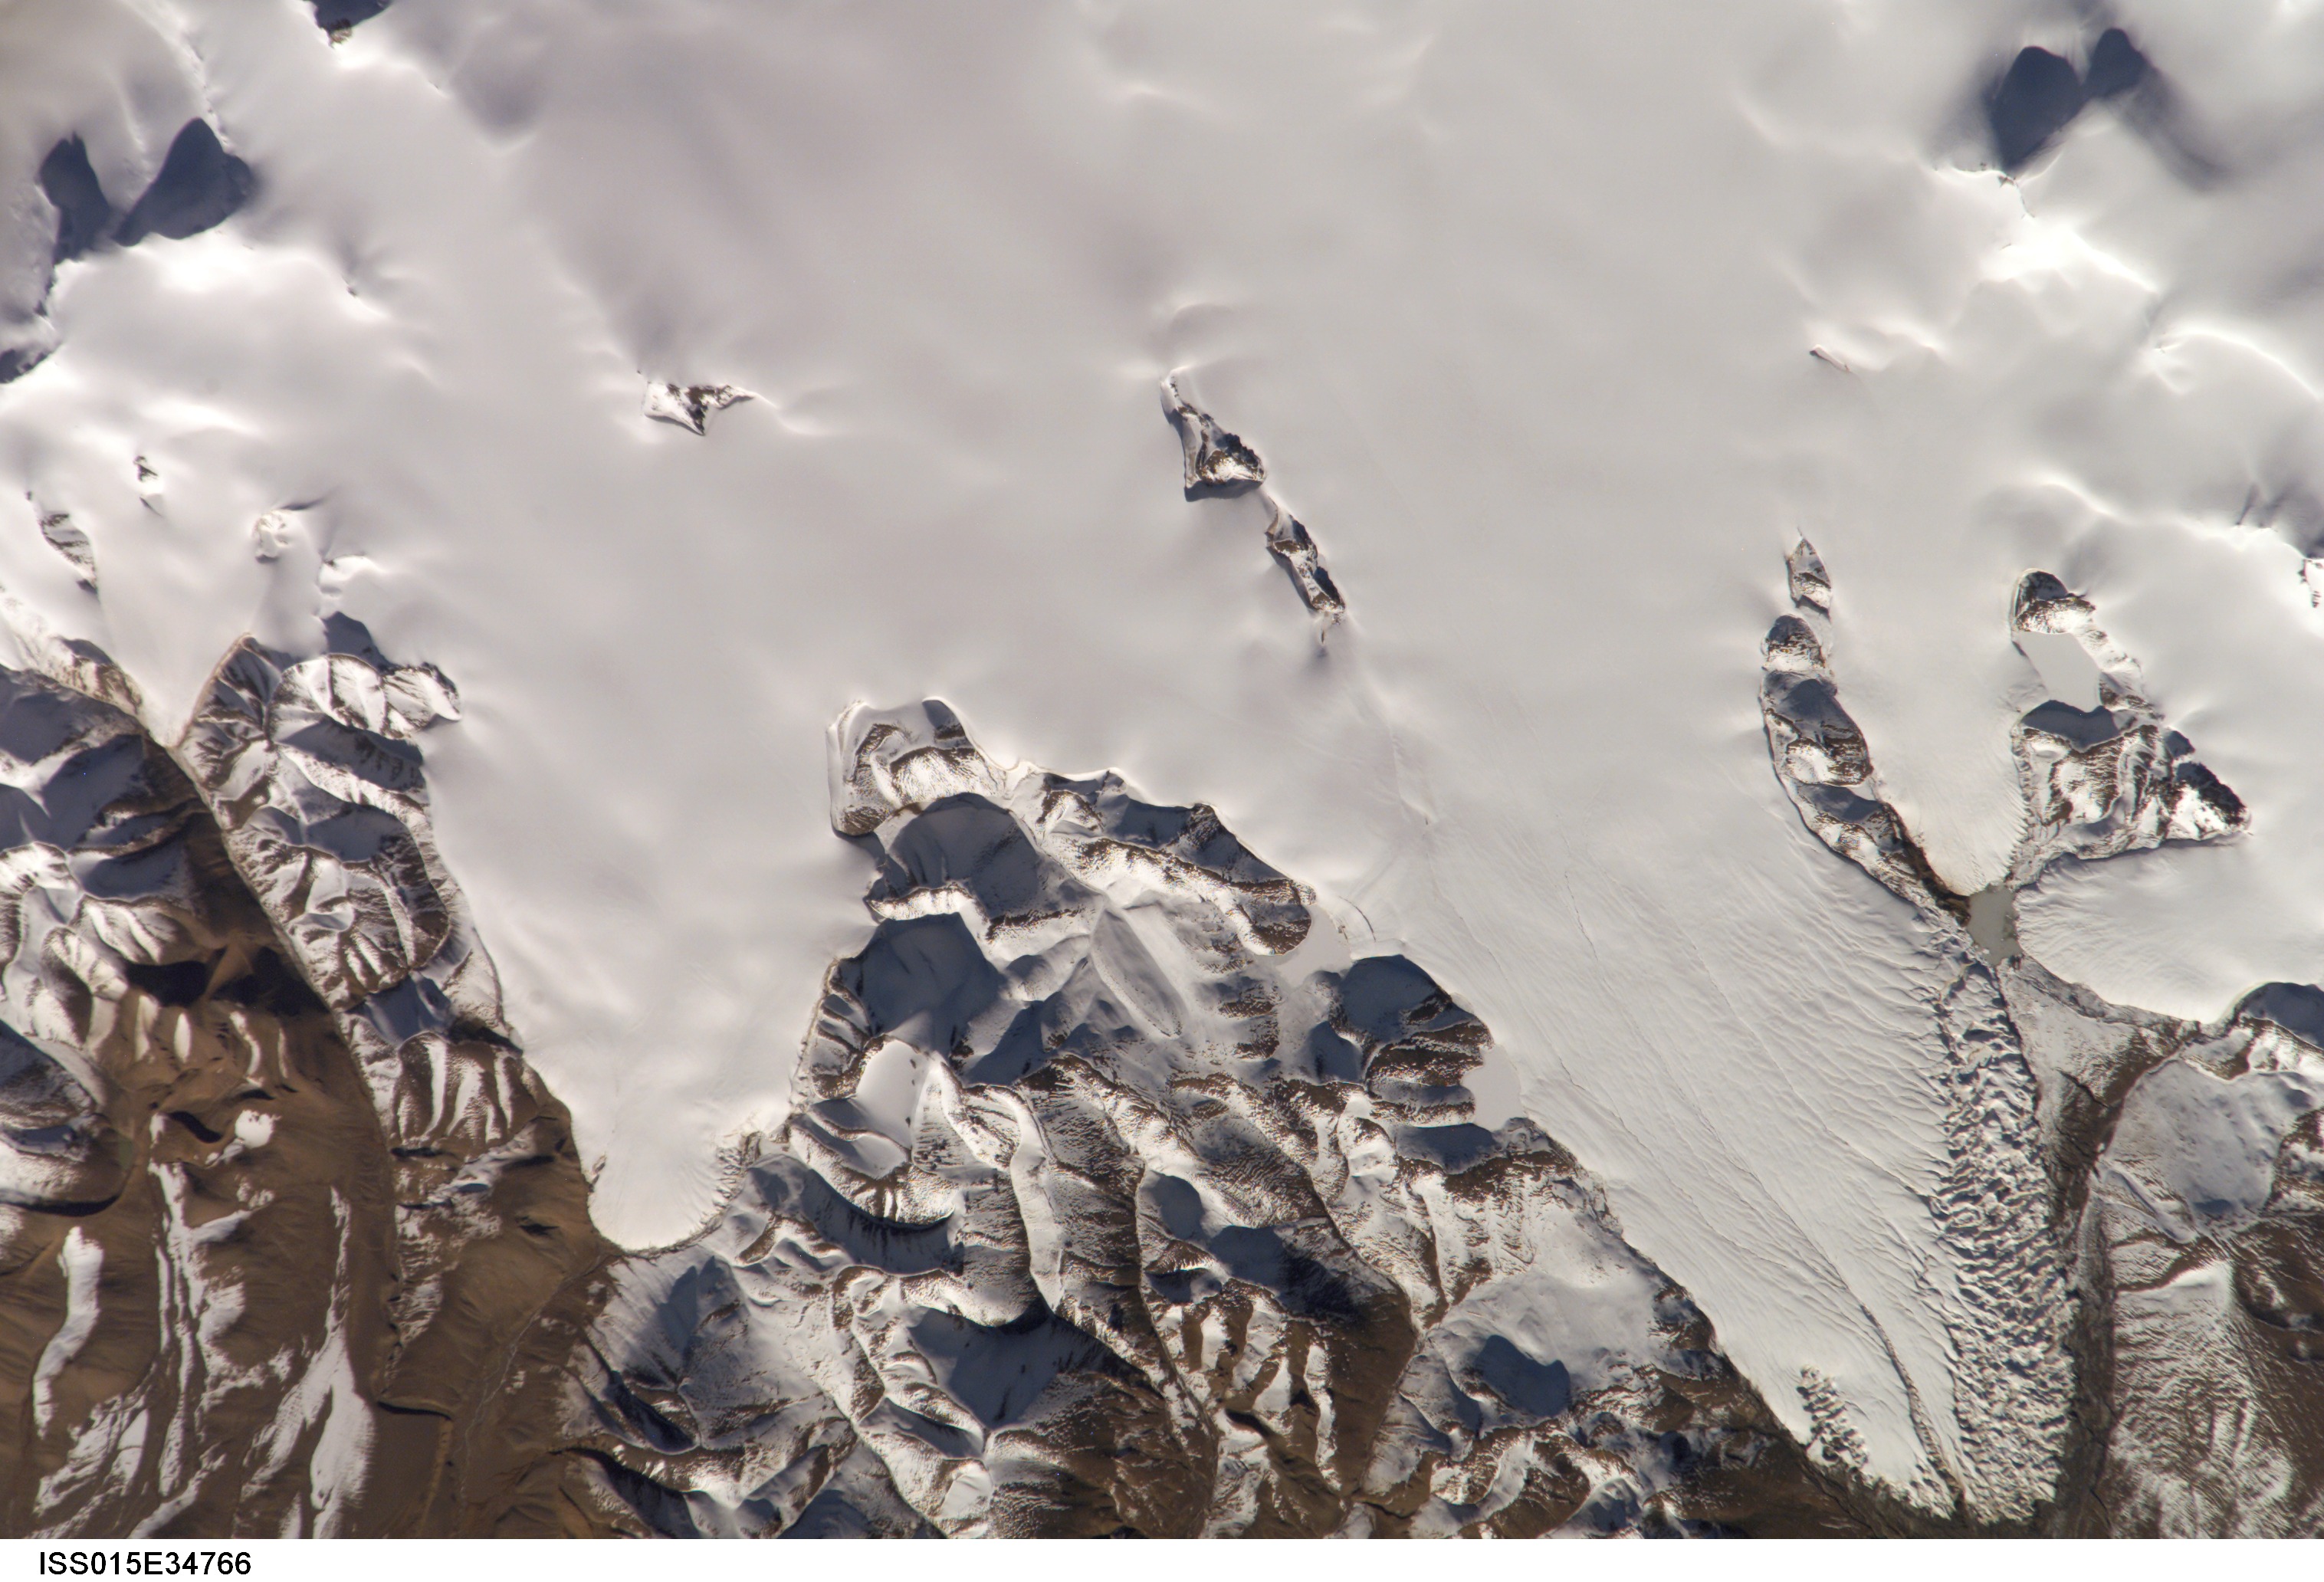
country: CHINA
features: TIBETAN PLAT. MT. GL.
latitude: 33.9
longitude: 89.0
